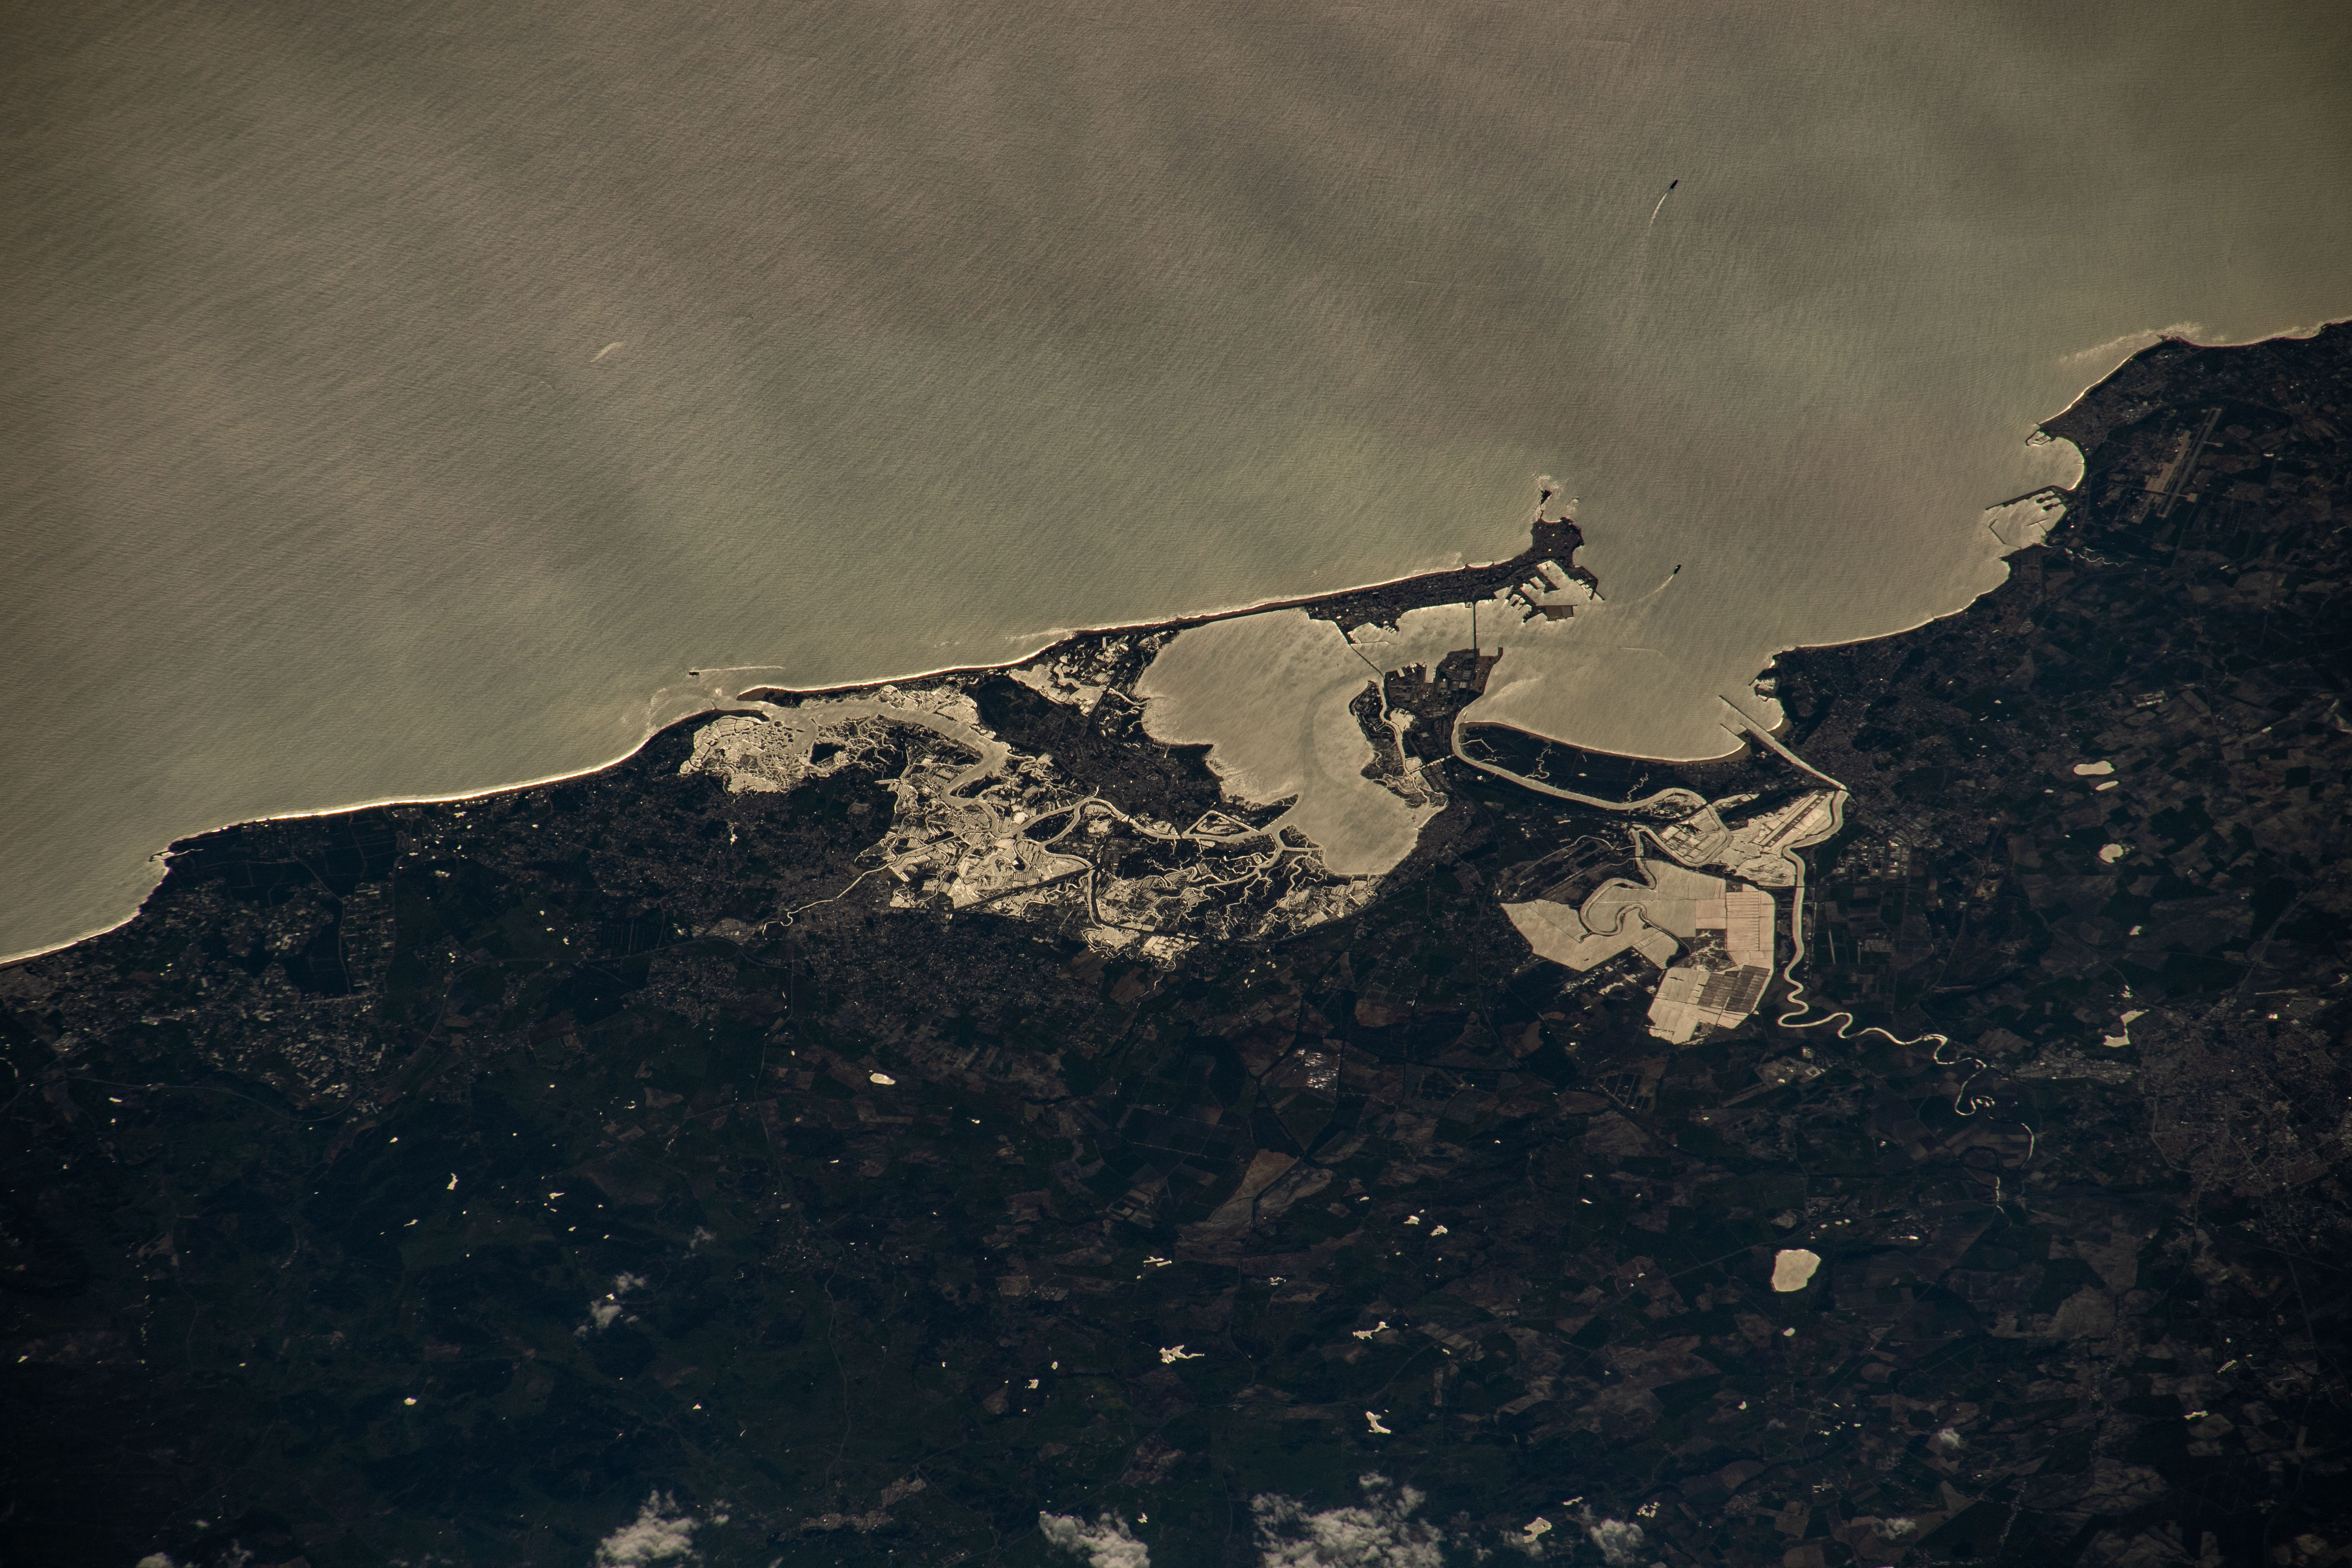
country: SPAIN
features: CADIZ,SPAIN,SAN FERNANDO,CHICLANA DE LA FRONTERA
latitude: 36.5
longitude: -6.2
